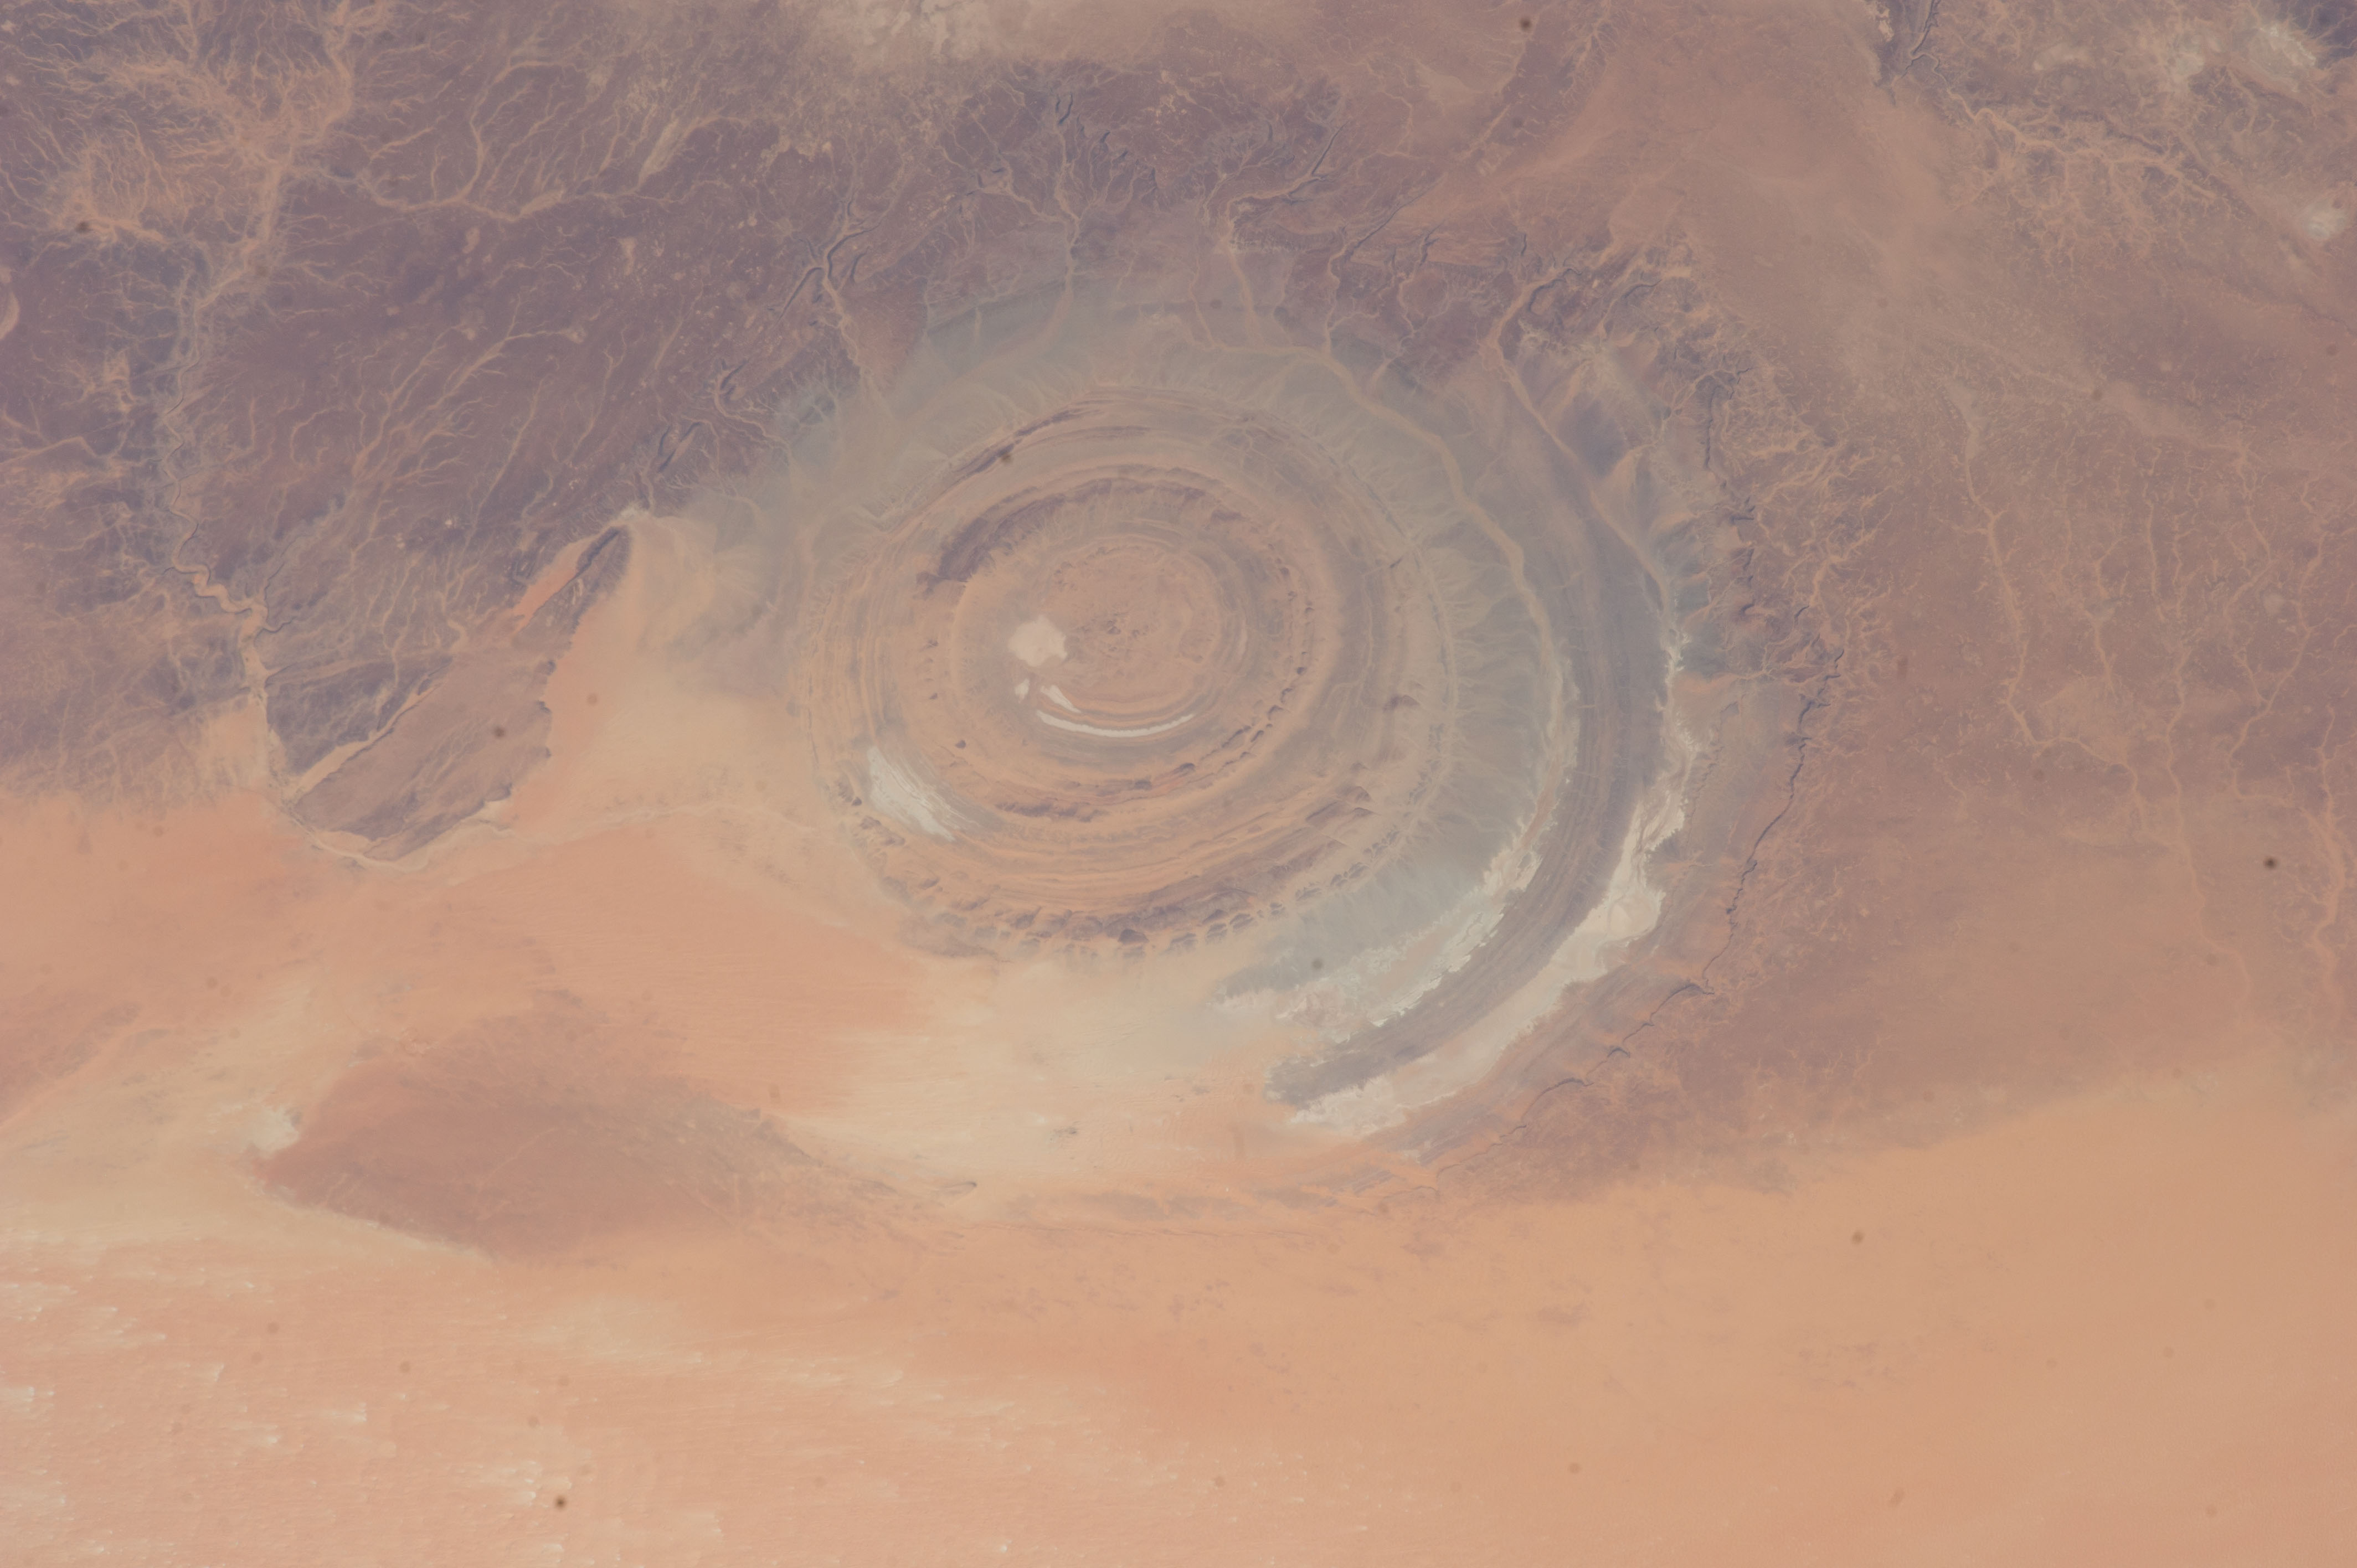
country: MAURITANIA
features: RICHAT STRUCTURE, OUADANE, MOUNTAINS, DESERT
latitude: 21.1
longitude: -11.3
